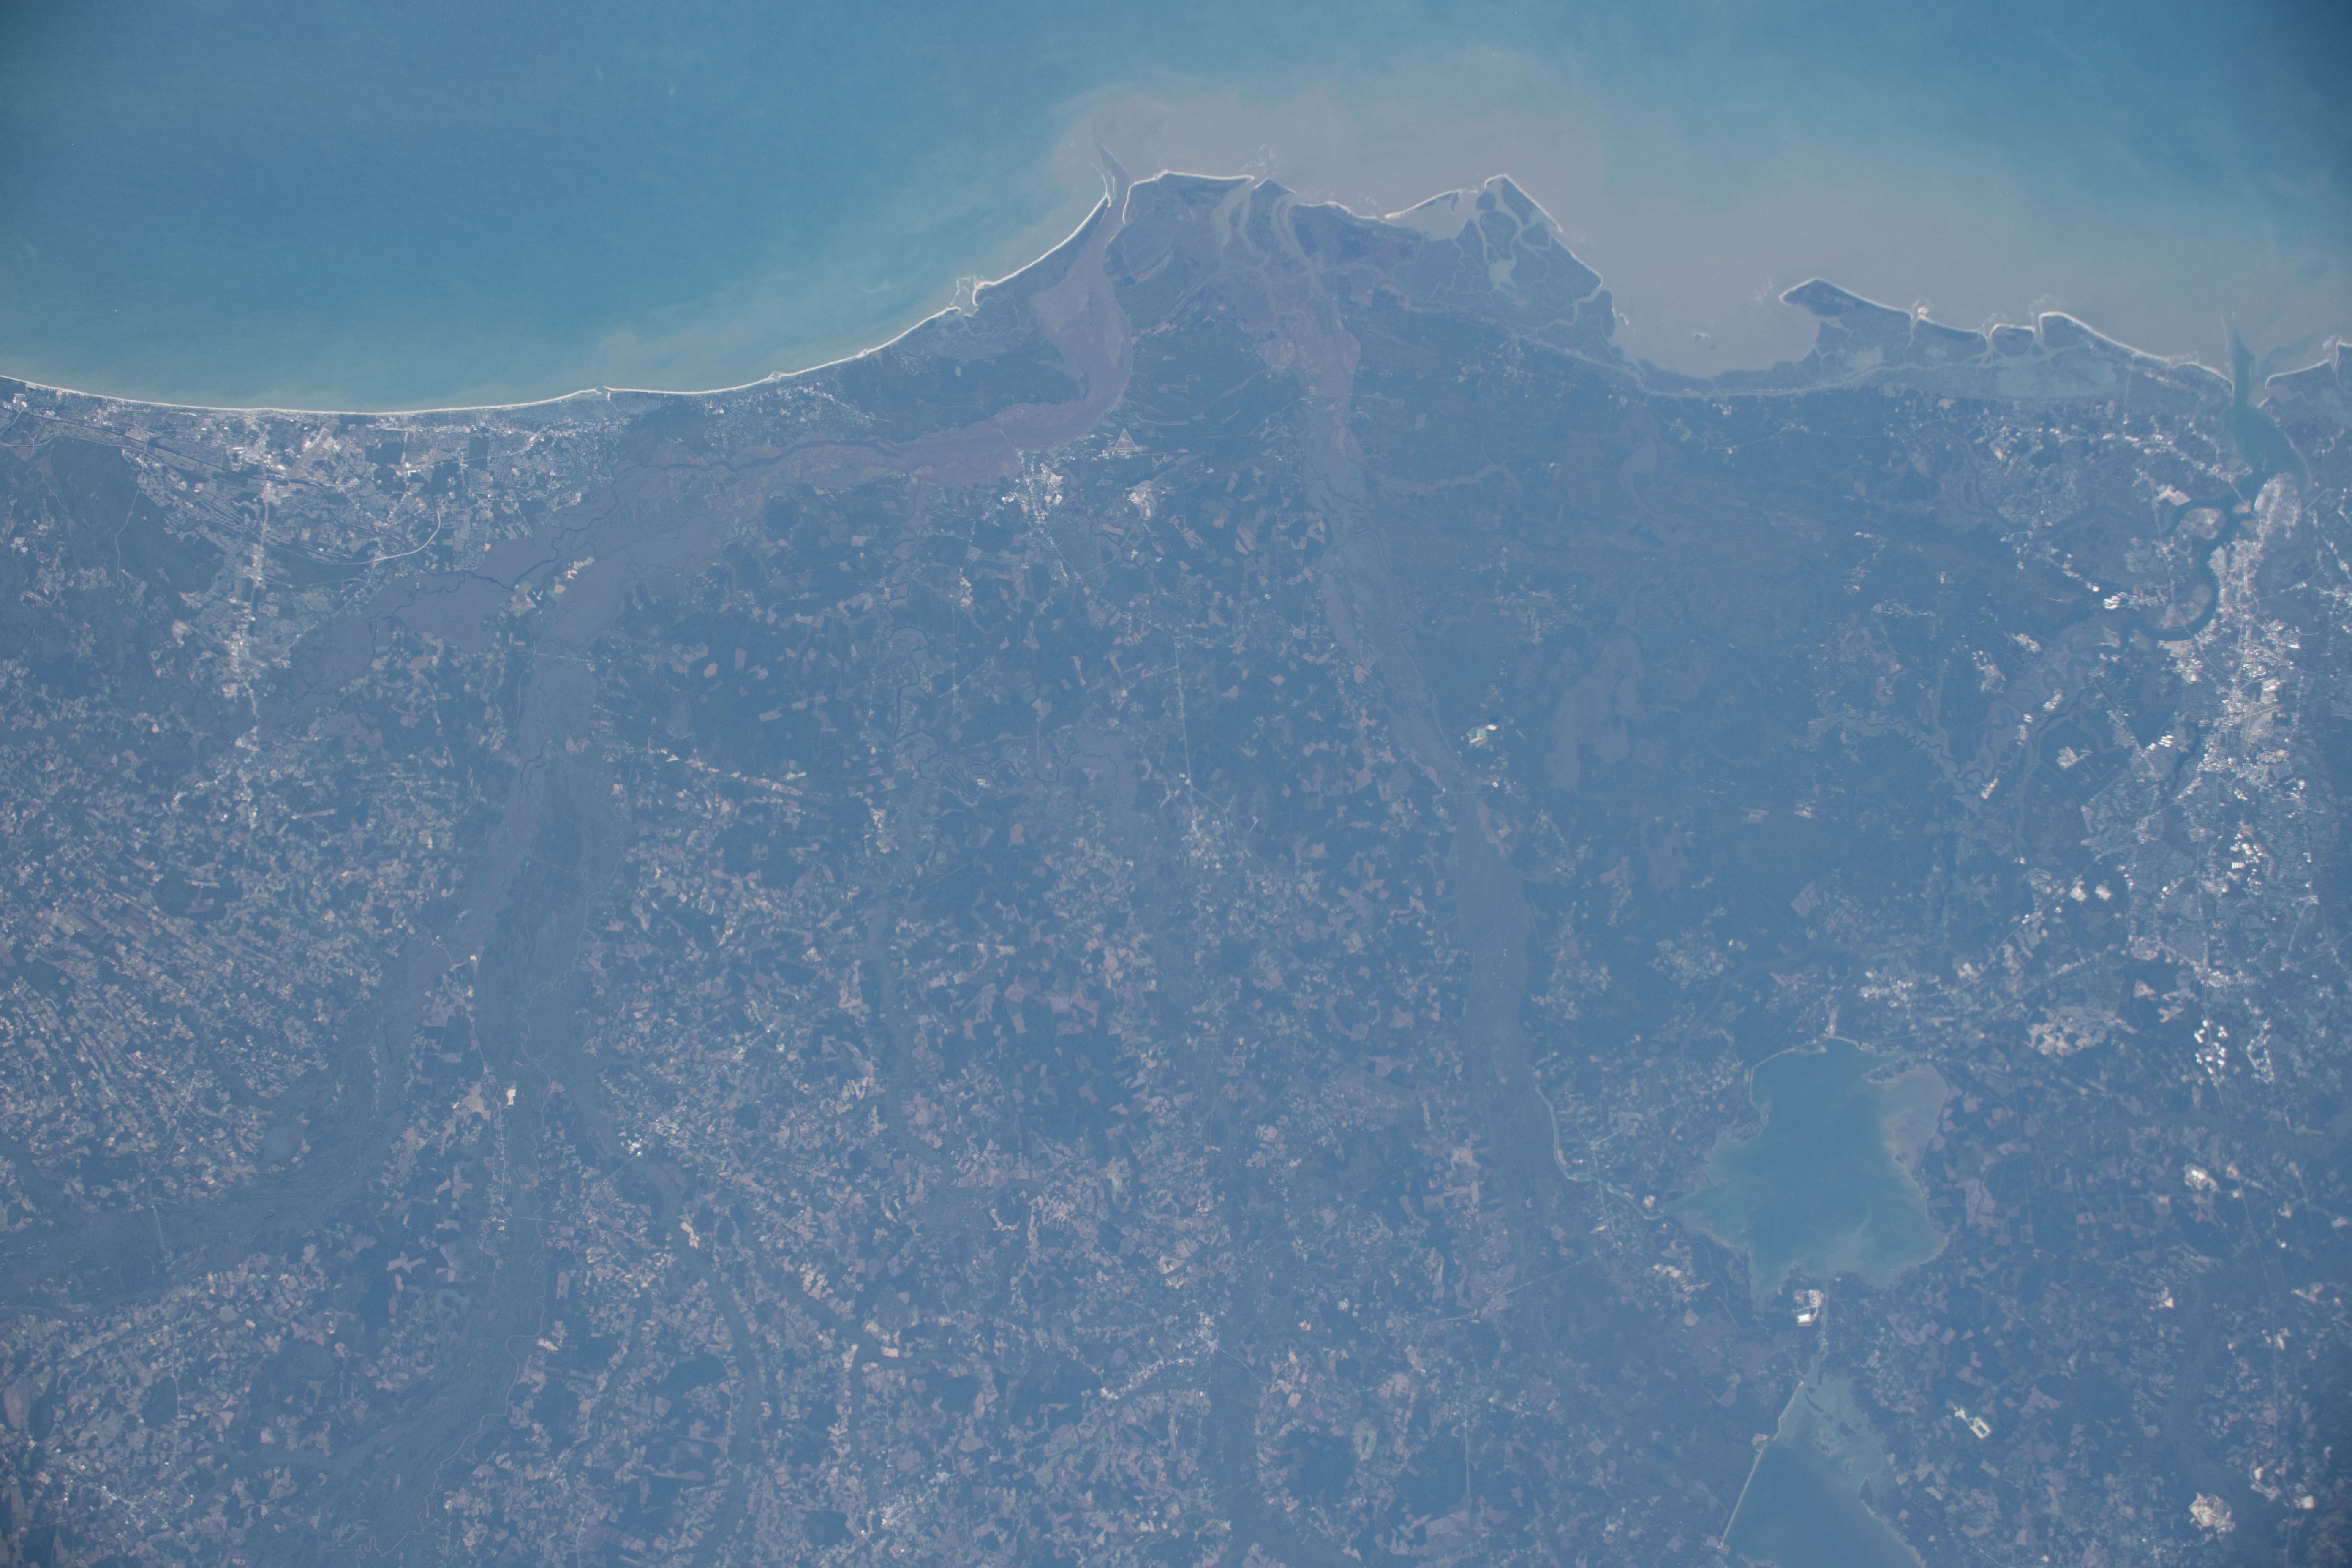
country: USA-SOUTH CAROLINA
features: CAPE FEAR RIVER, SOUTH SANTEE RIVER, NORTH SANTEE RIVER, LAKE MOULTRIE, NORTH CAROLINA SHORELINE
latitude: 33.4
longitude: -79.6
